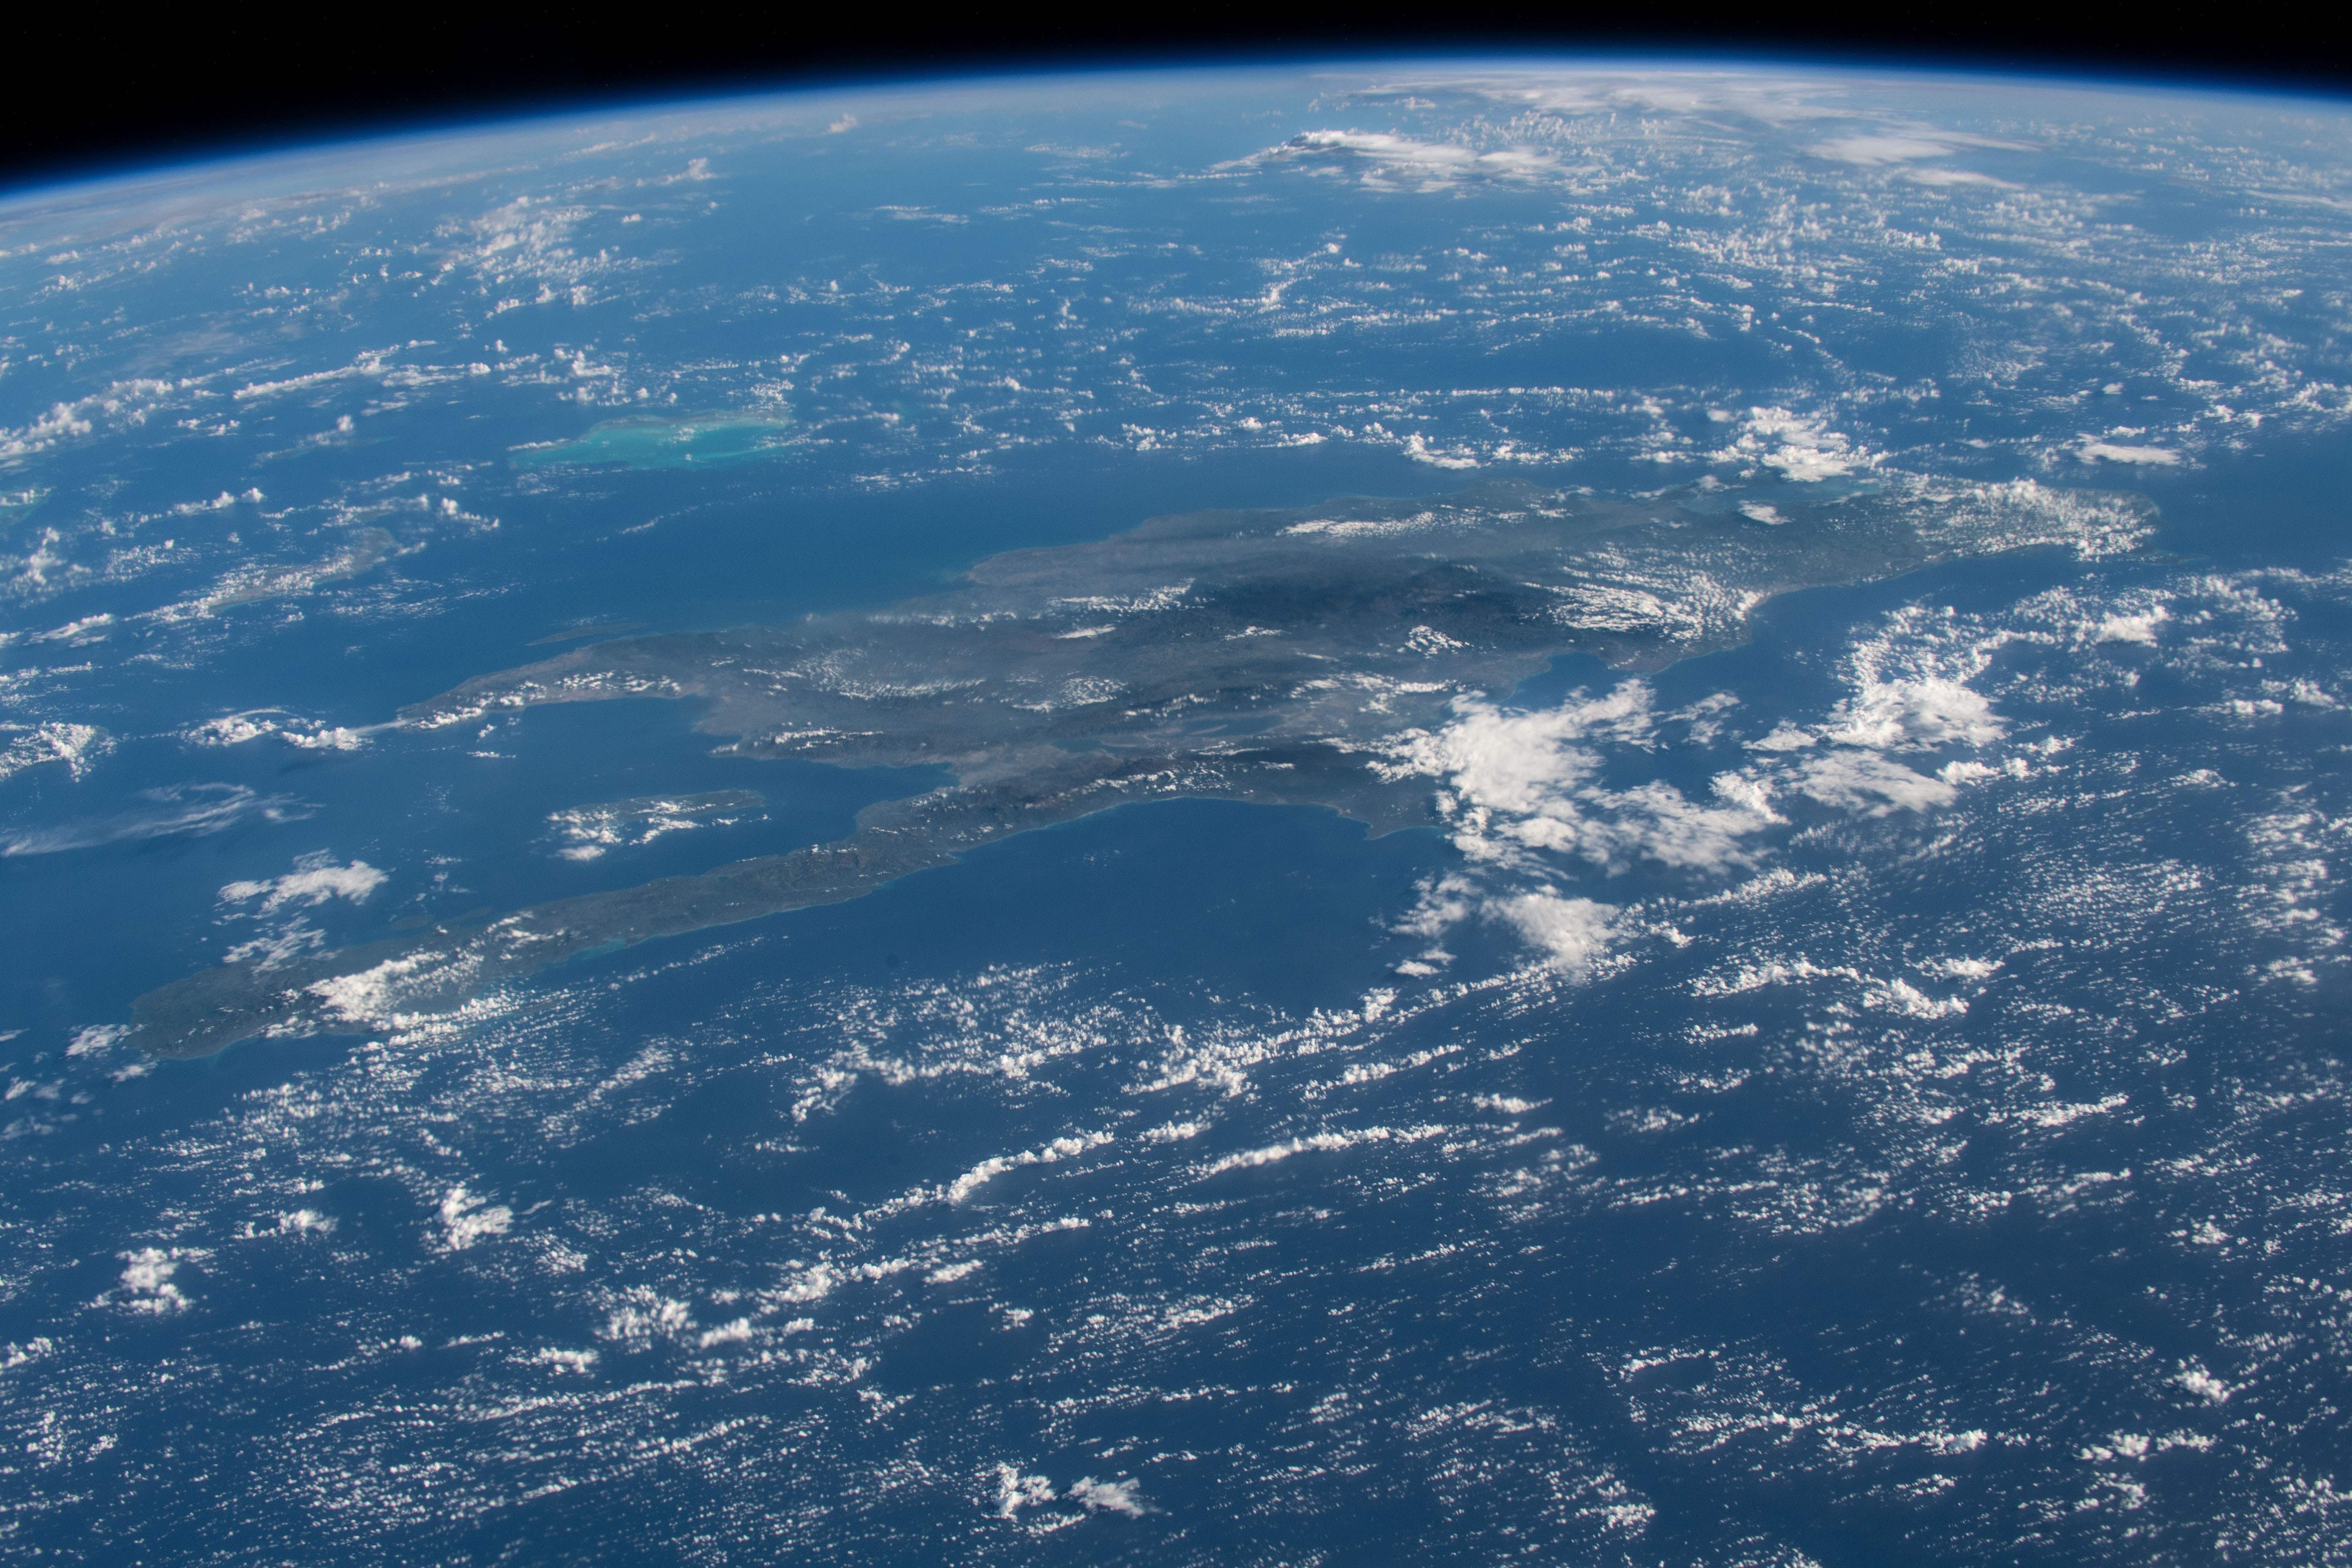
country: HAITI
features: DOMINICAN REPUBLIC, HAITI
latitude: 18.0
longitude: -72.0
